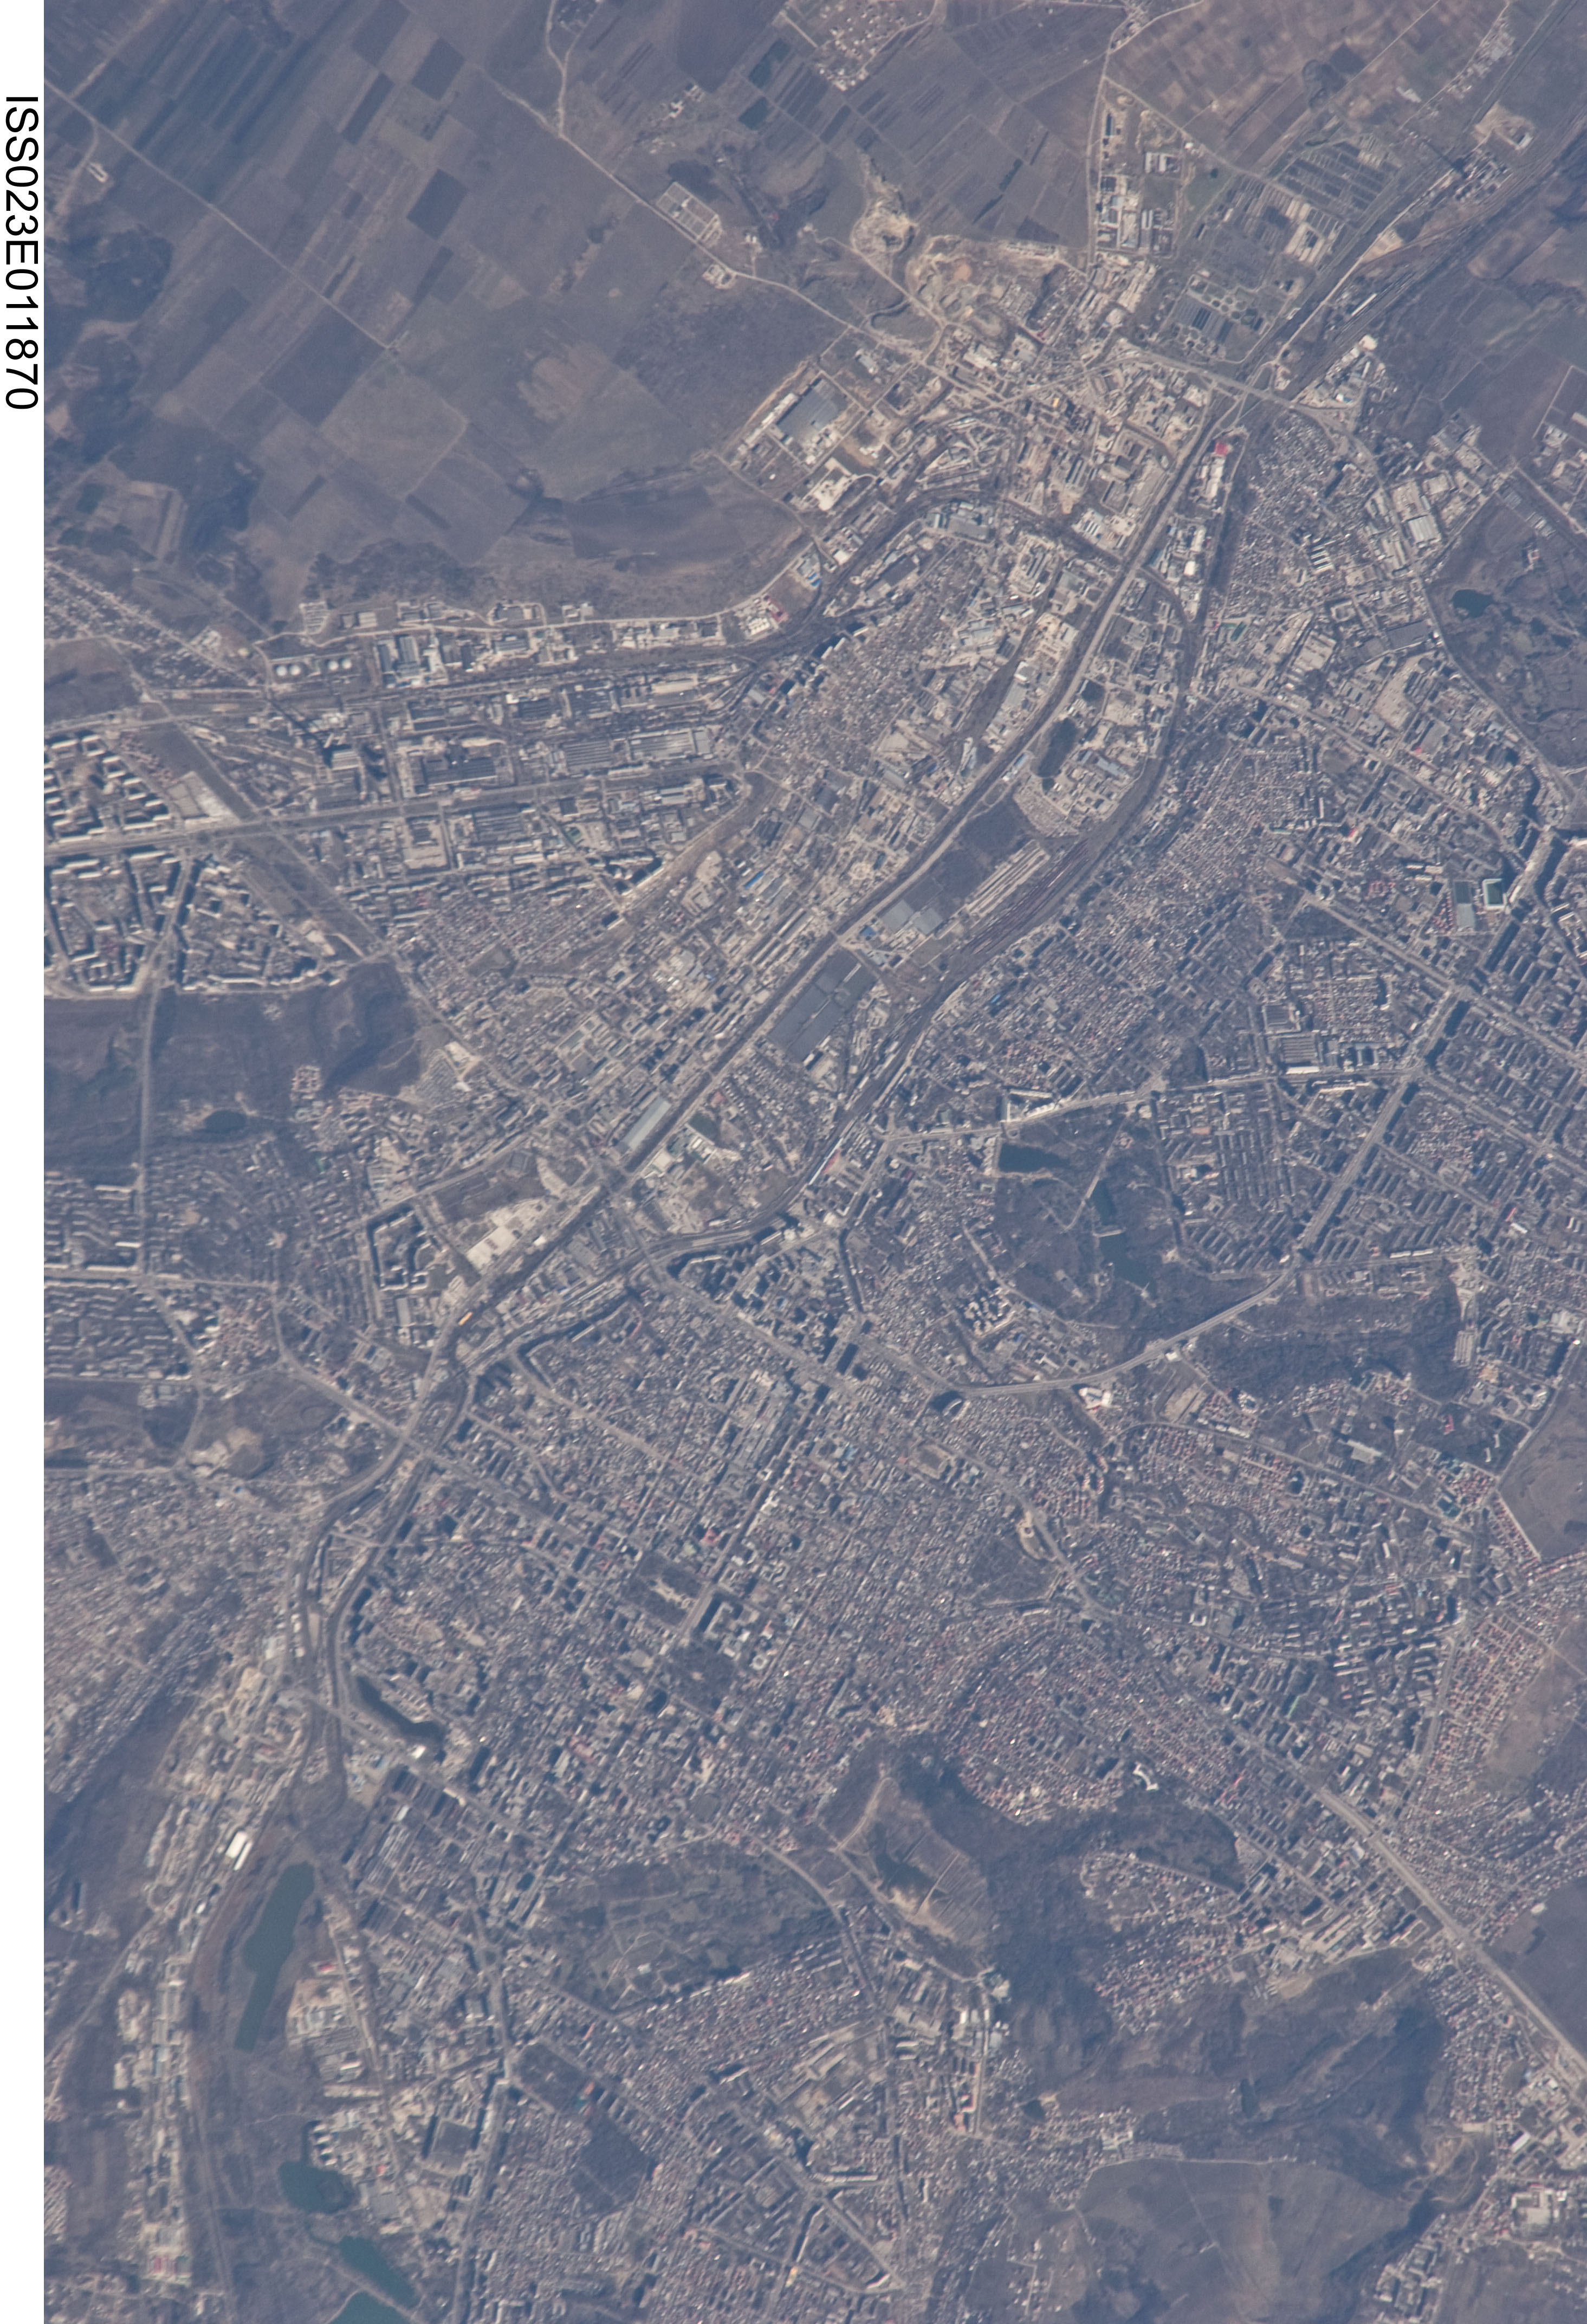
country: MOLDOVA
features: CHISIANU, ROADS, AGRICULTURE
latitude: 47.0
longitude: 28.9
